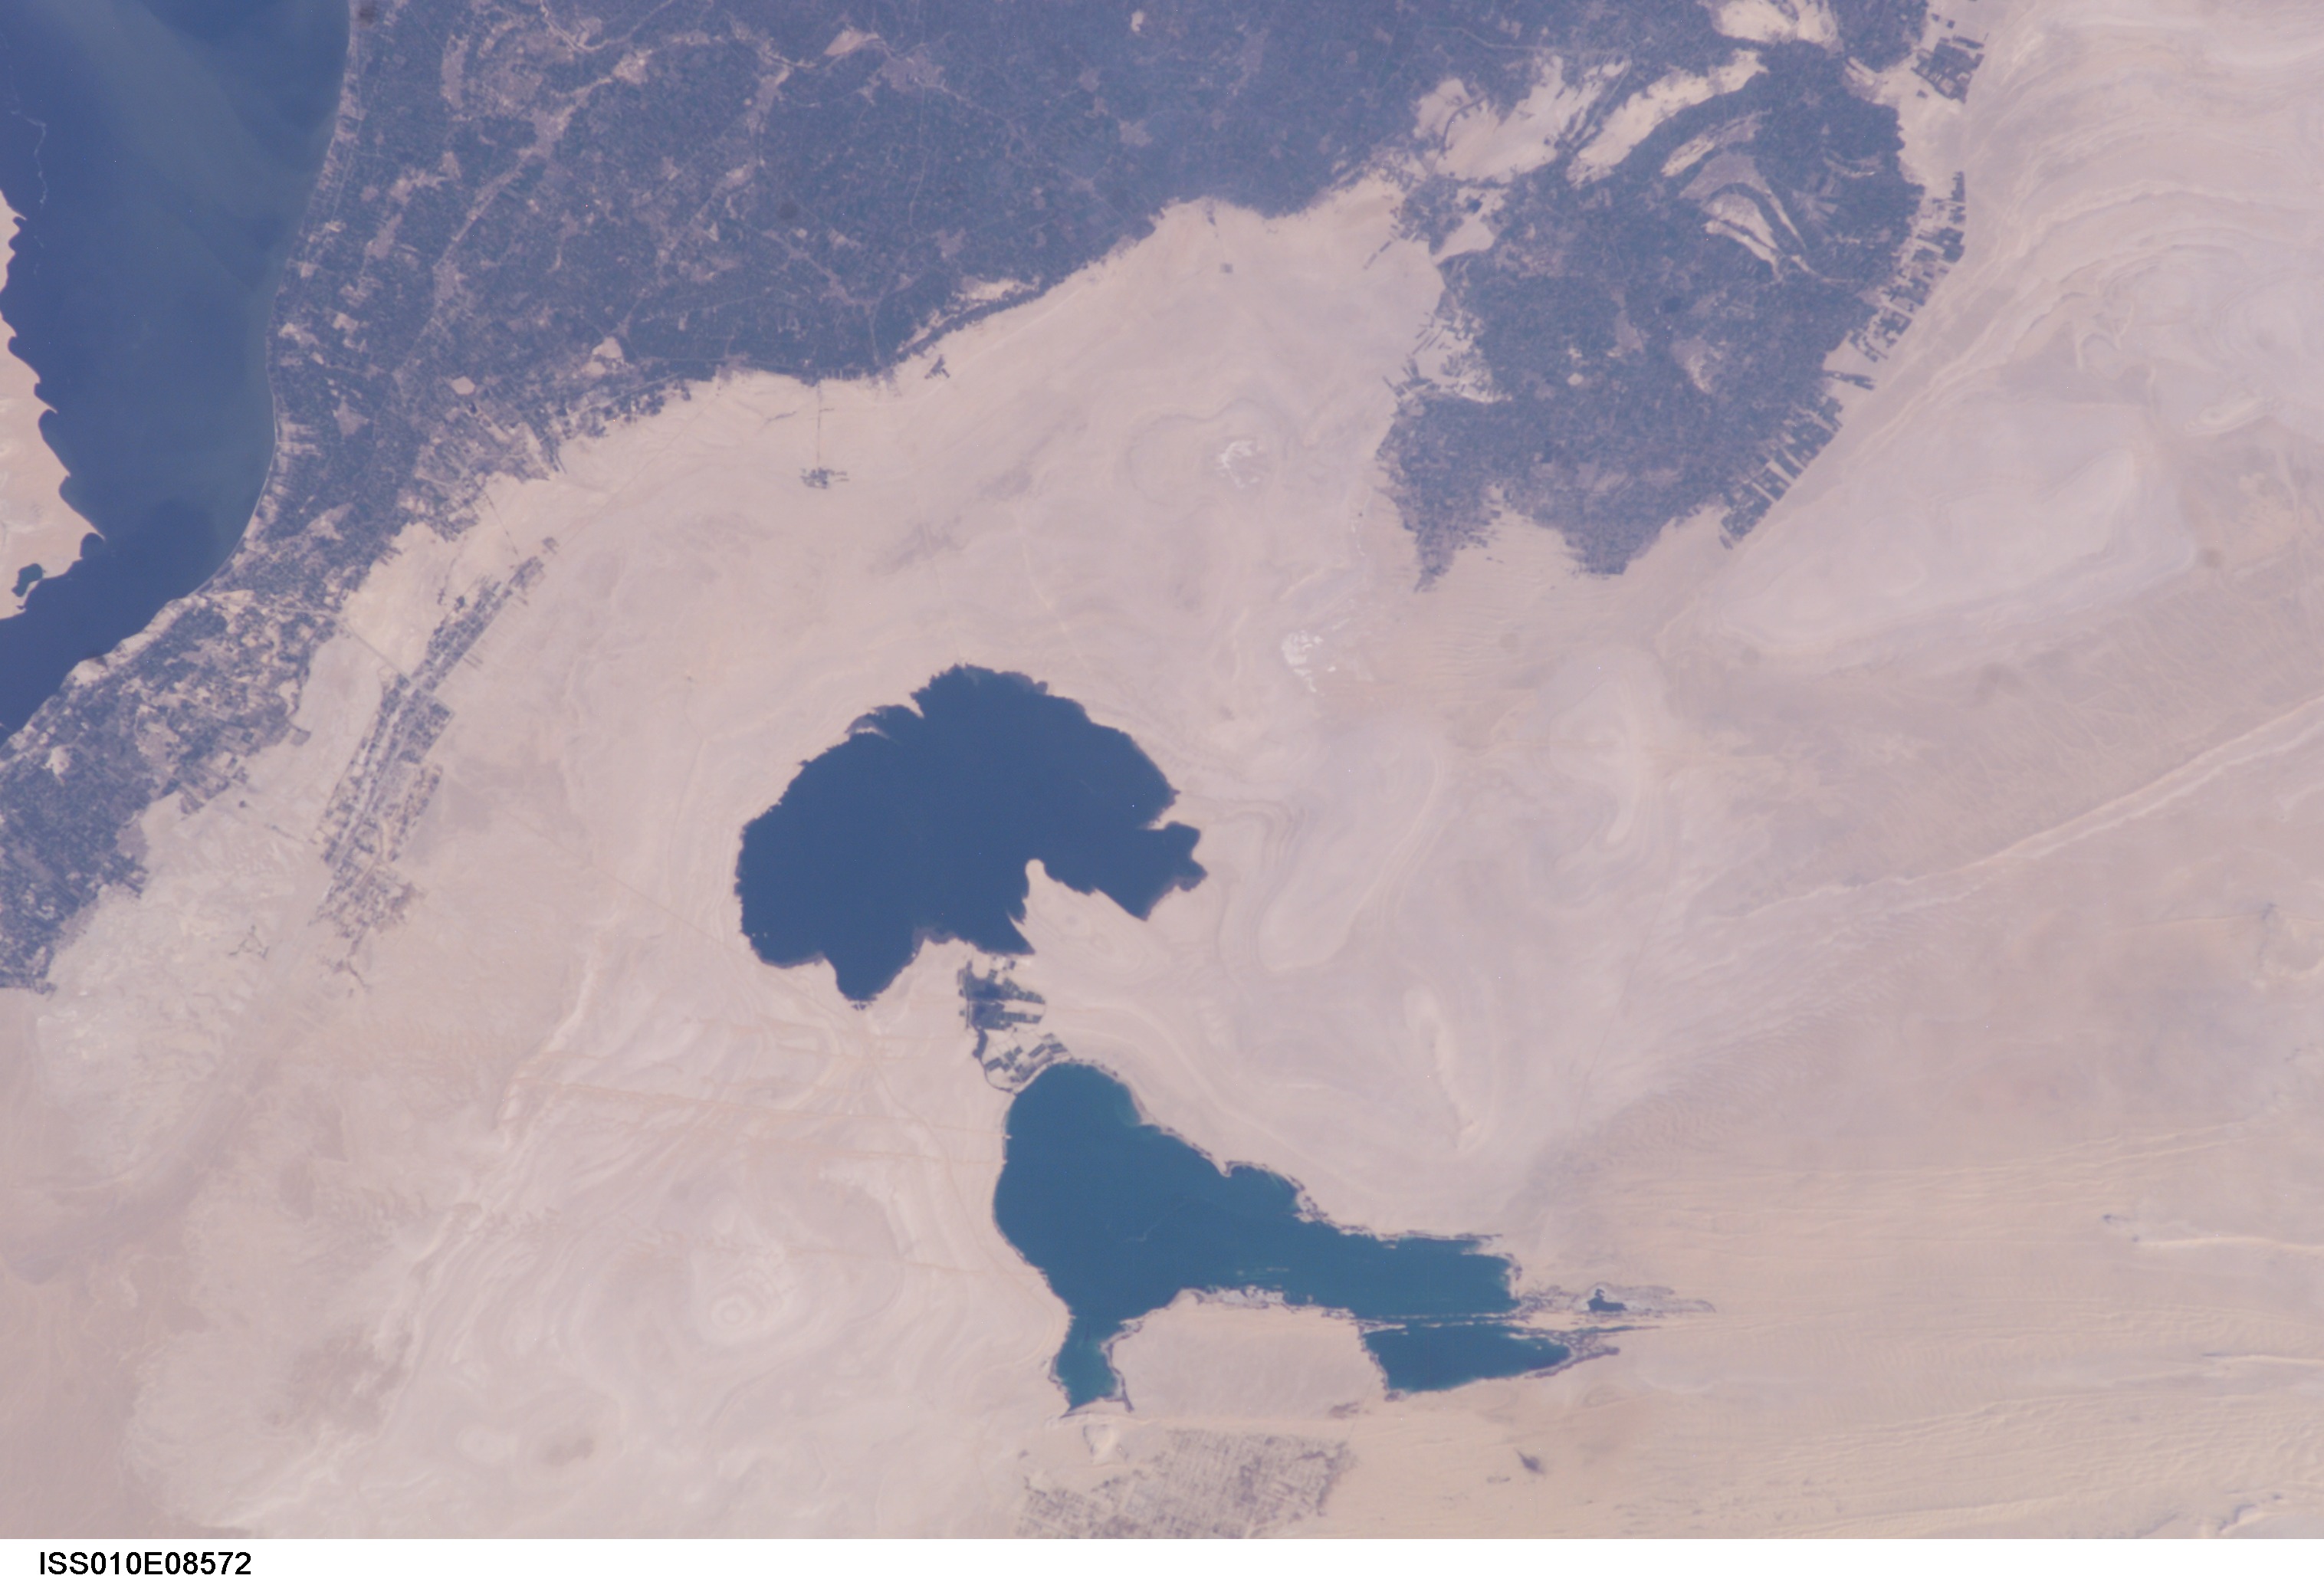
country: EGYPT
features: LAKES, AGR., QARUN WELL, ROADS
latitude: 29.0
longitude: 30.5
